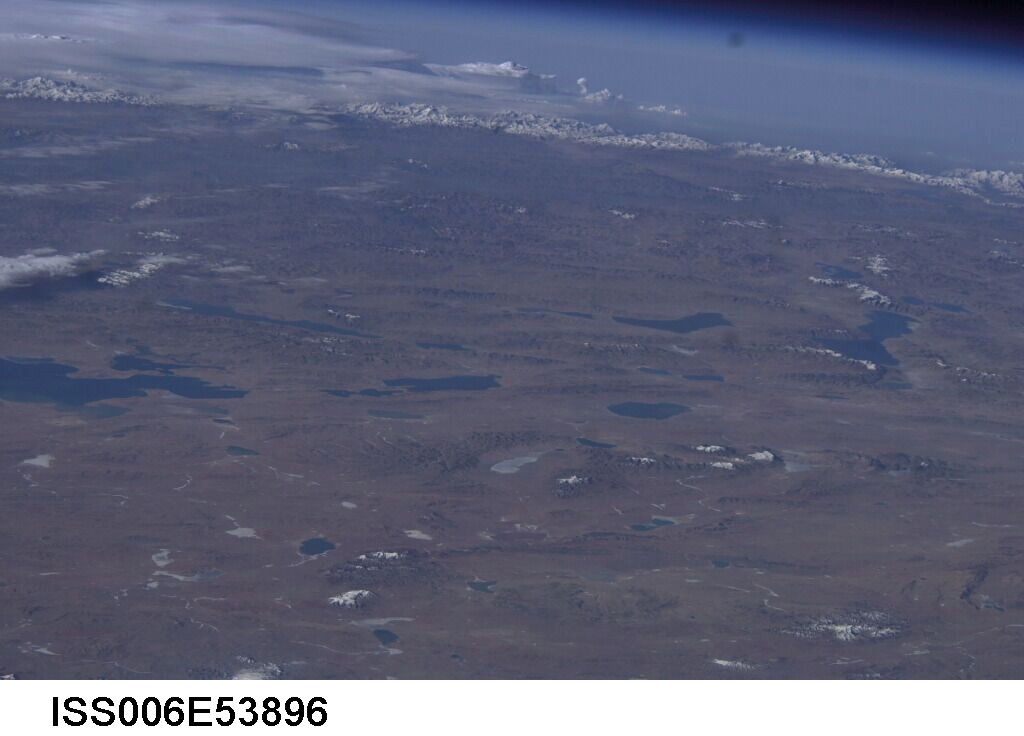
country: CHINA
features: TIBETAN PLAT., HIMALAYA MTS., ATMOSPHERIC LIMB
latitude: 31.6
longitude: 87.8
